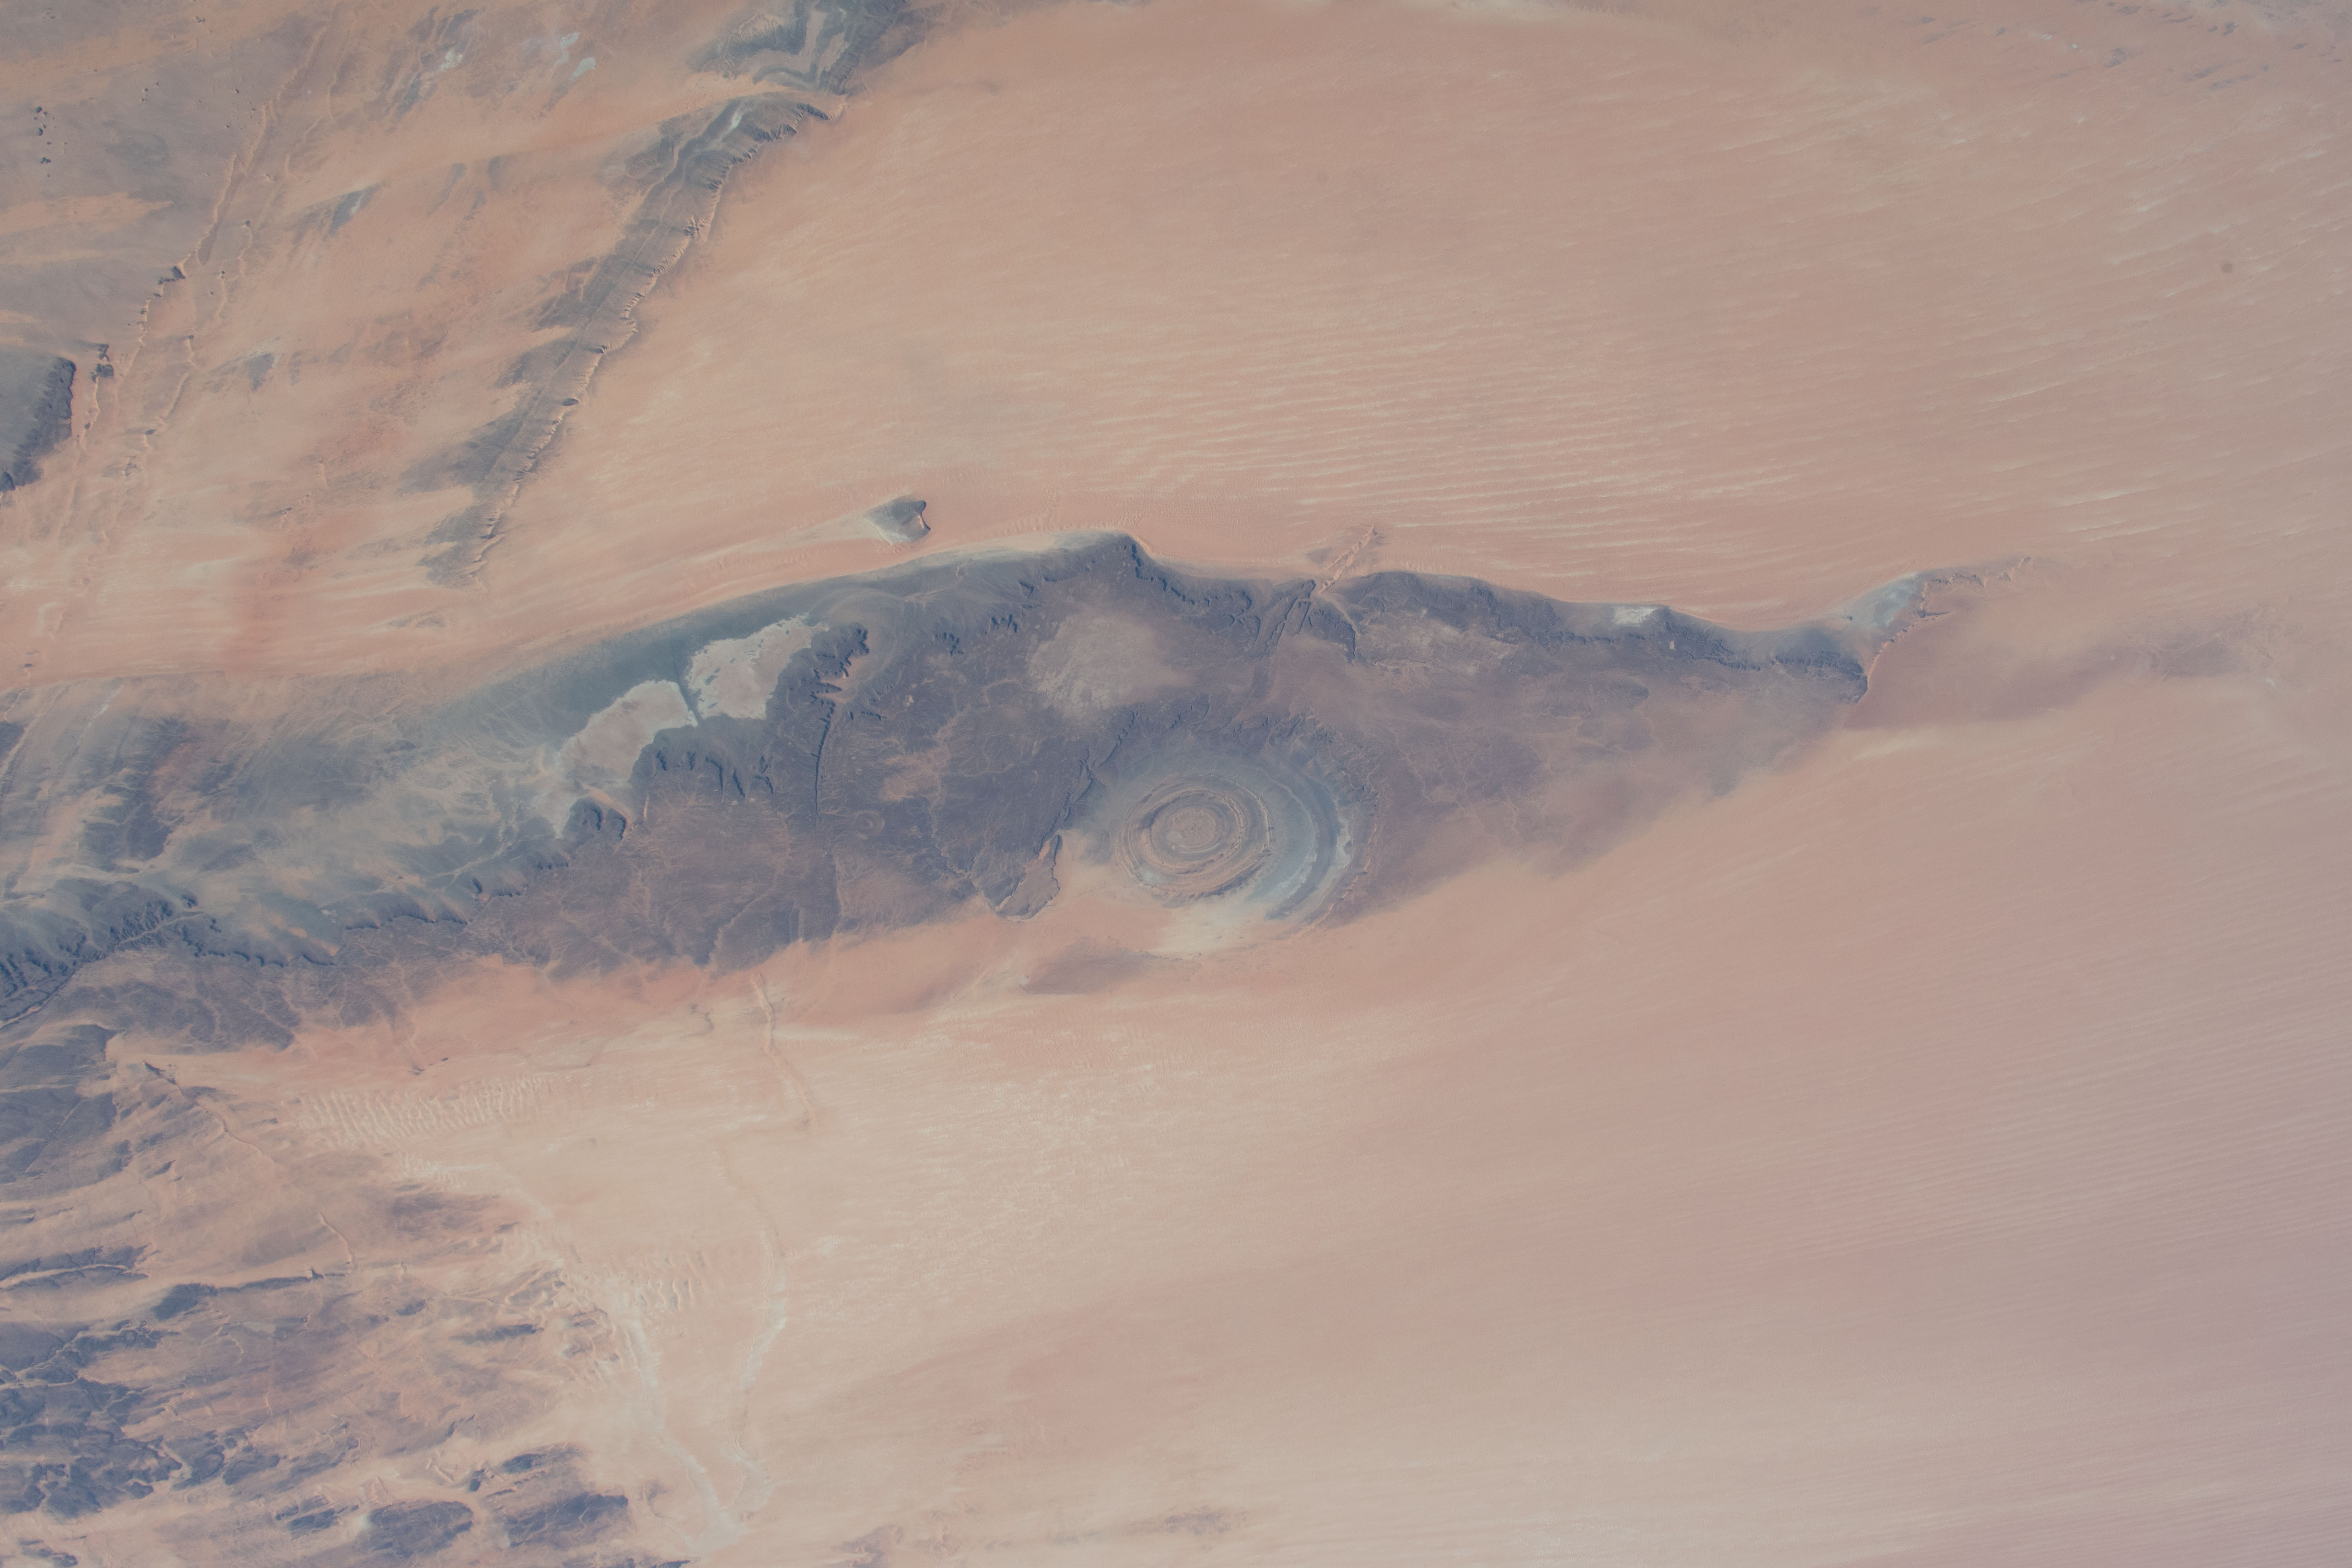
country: MAURITANIA
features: RICHAT STRUCTURE, AKCHAR DESERT
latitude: 21.0
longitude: -11.5
